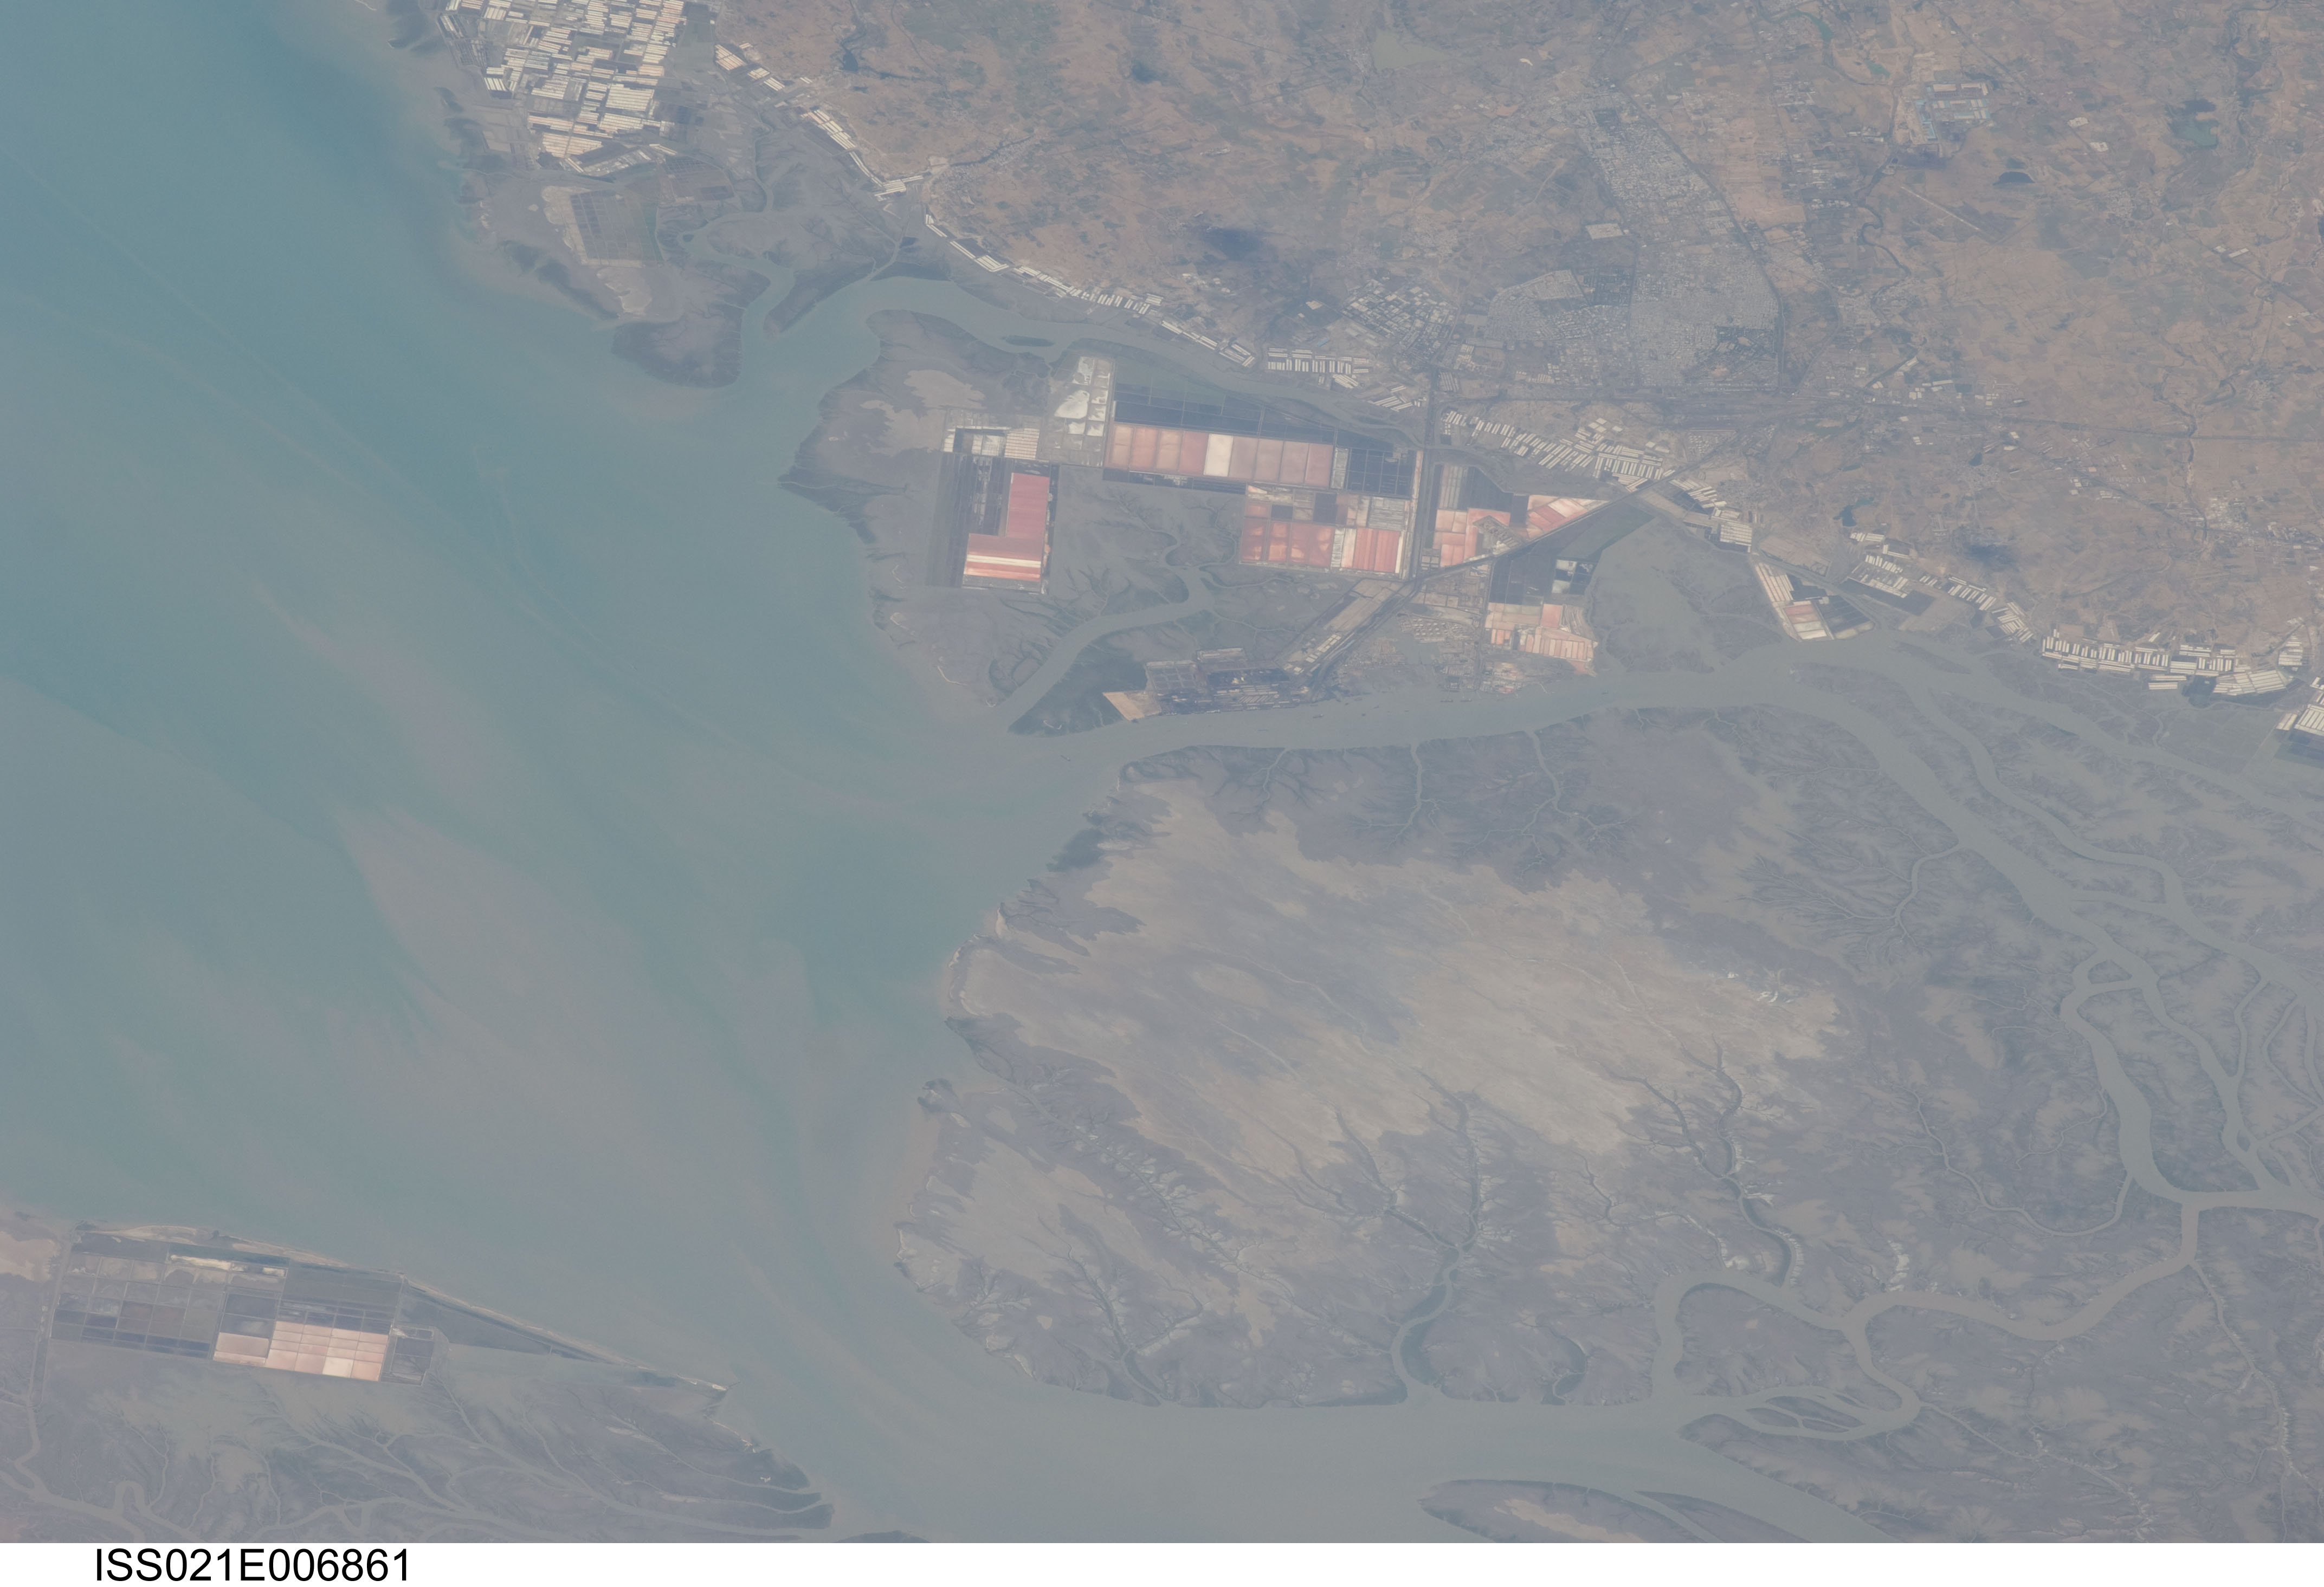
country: INDIA
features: KANDLA INDIA,SALT FLATS,HADAKIYA CREEK,KANDLA PORT
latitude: 23.0
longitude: 70.2
